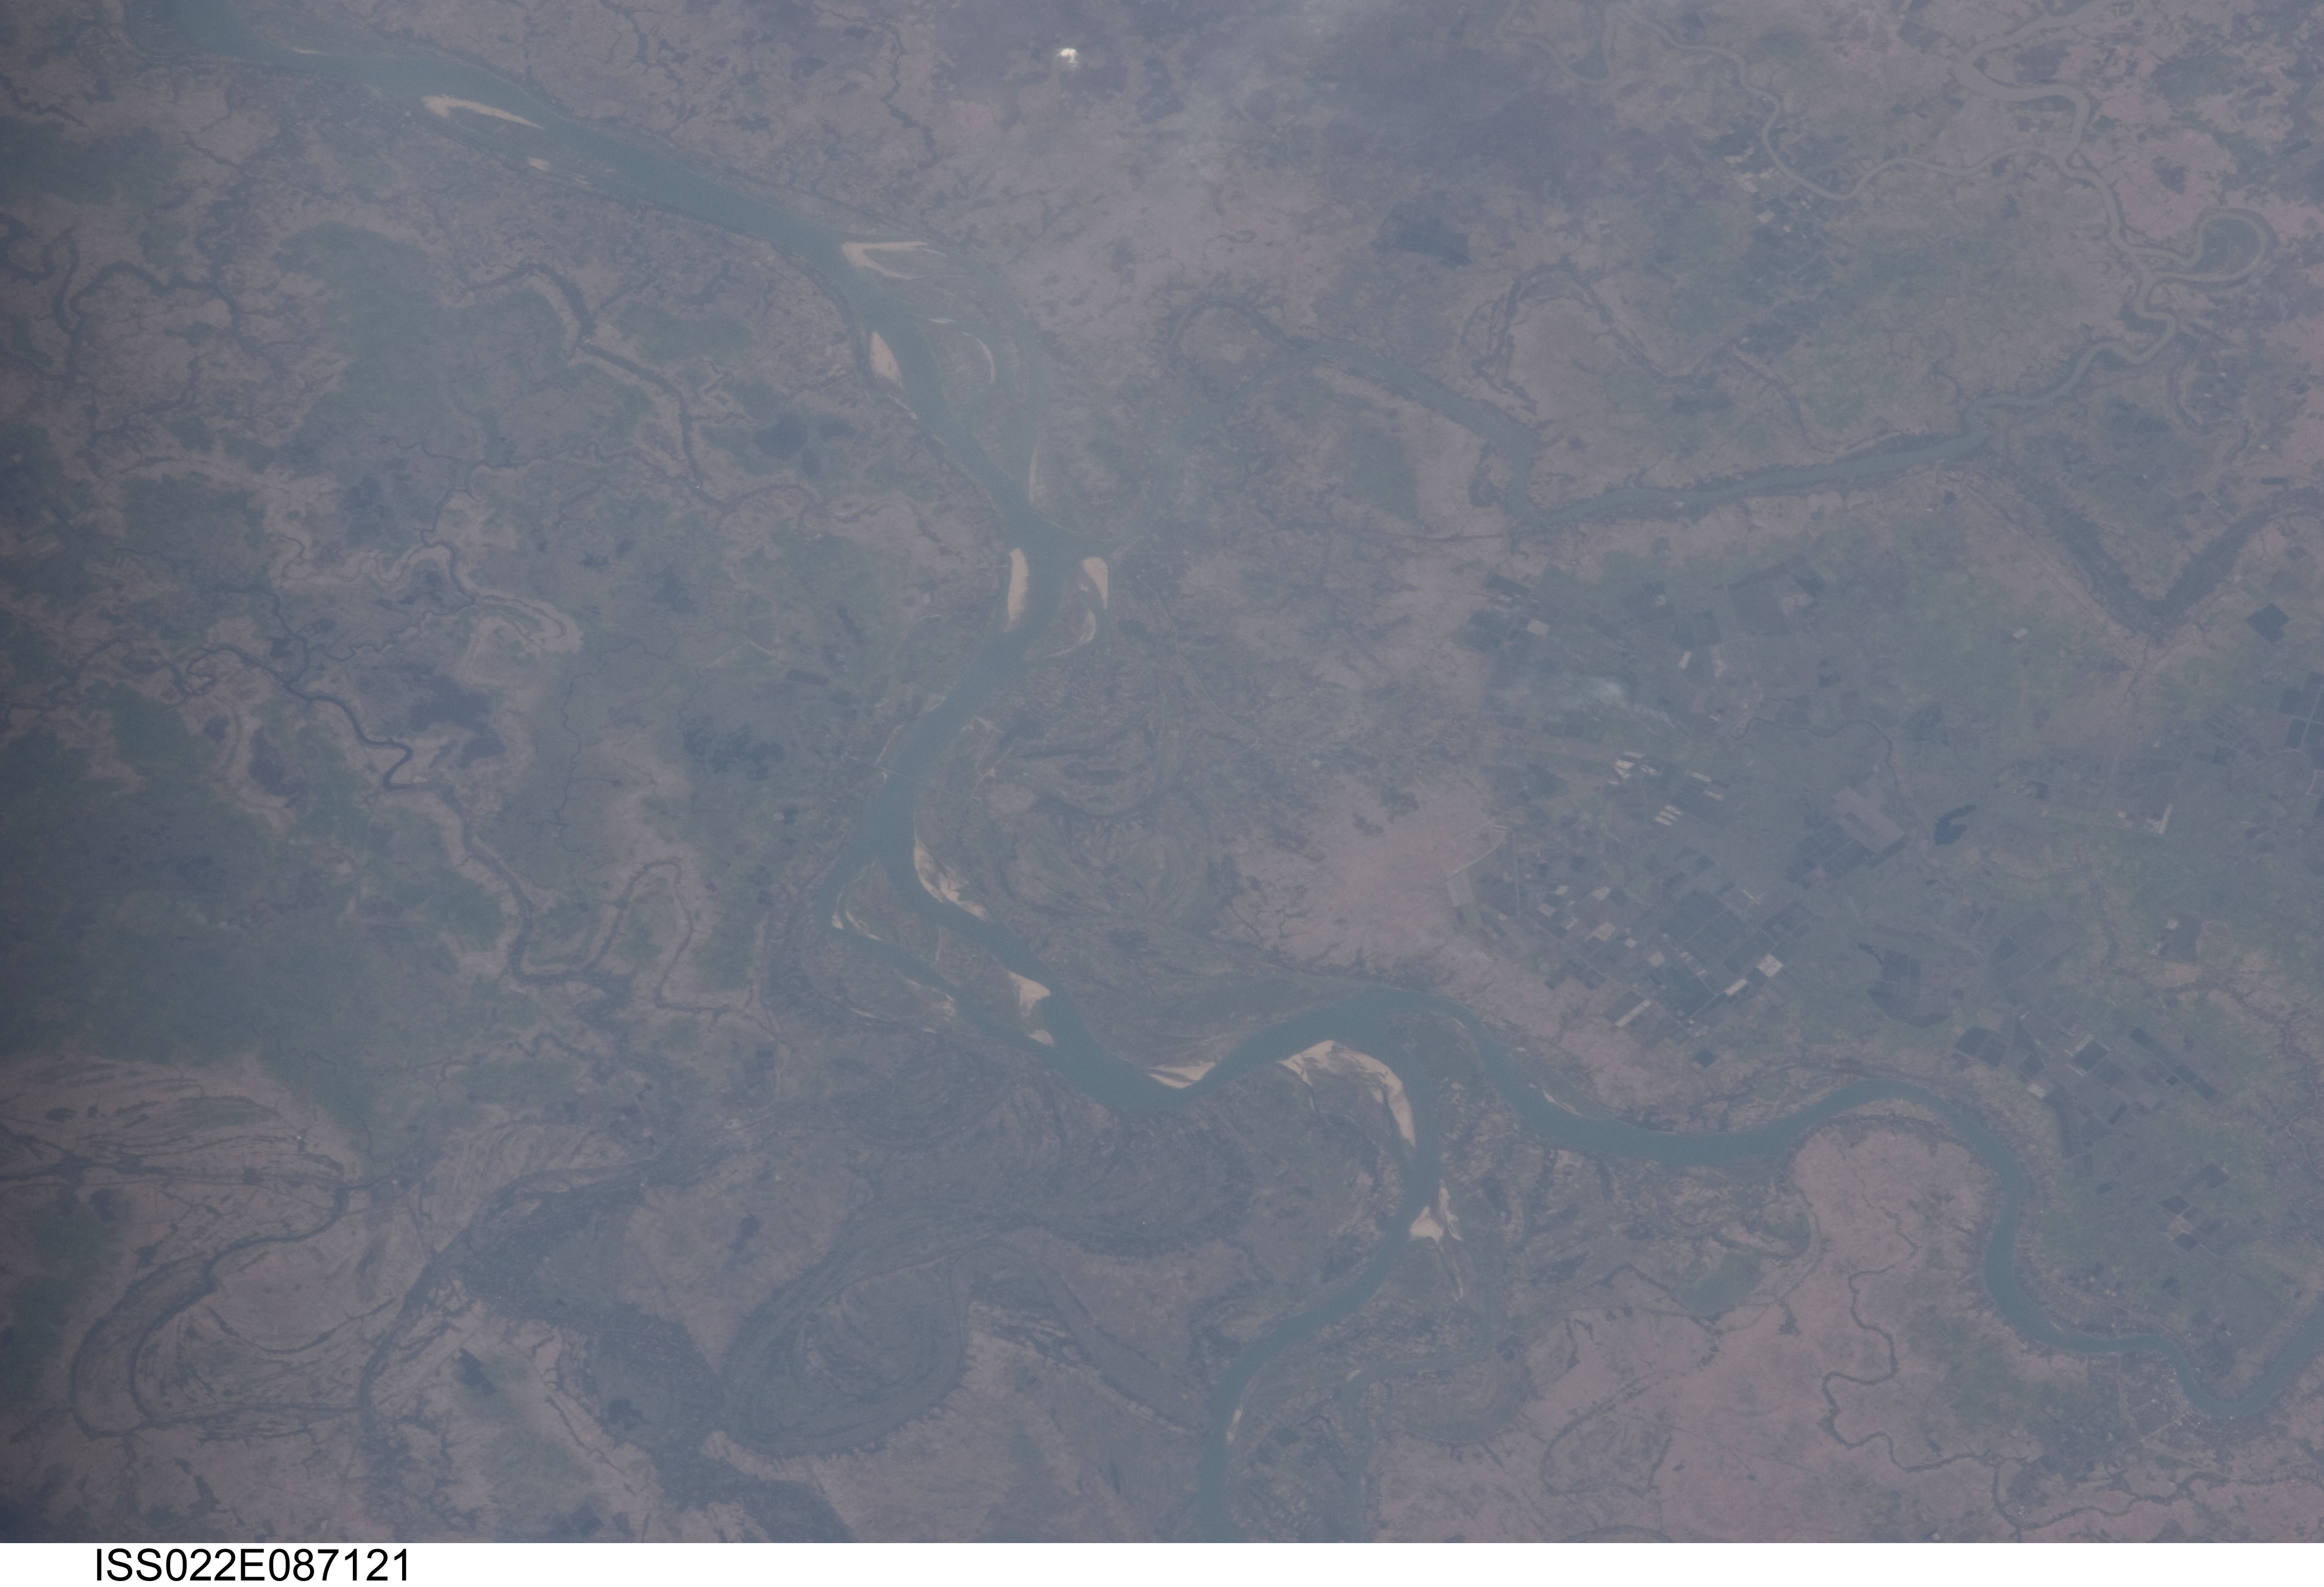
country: MYANMAR (BURMA)
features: IRRAWADDY R., TO RIVER, MAUBIN, AGR.
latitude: 17.0
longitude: 95.6
